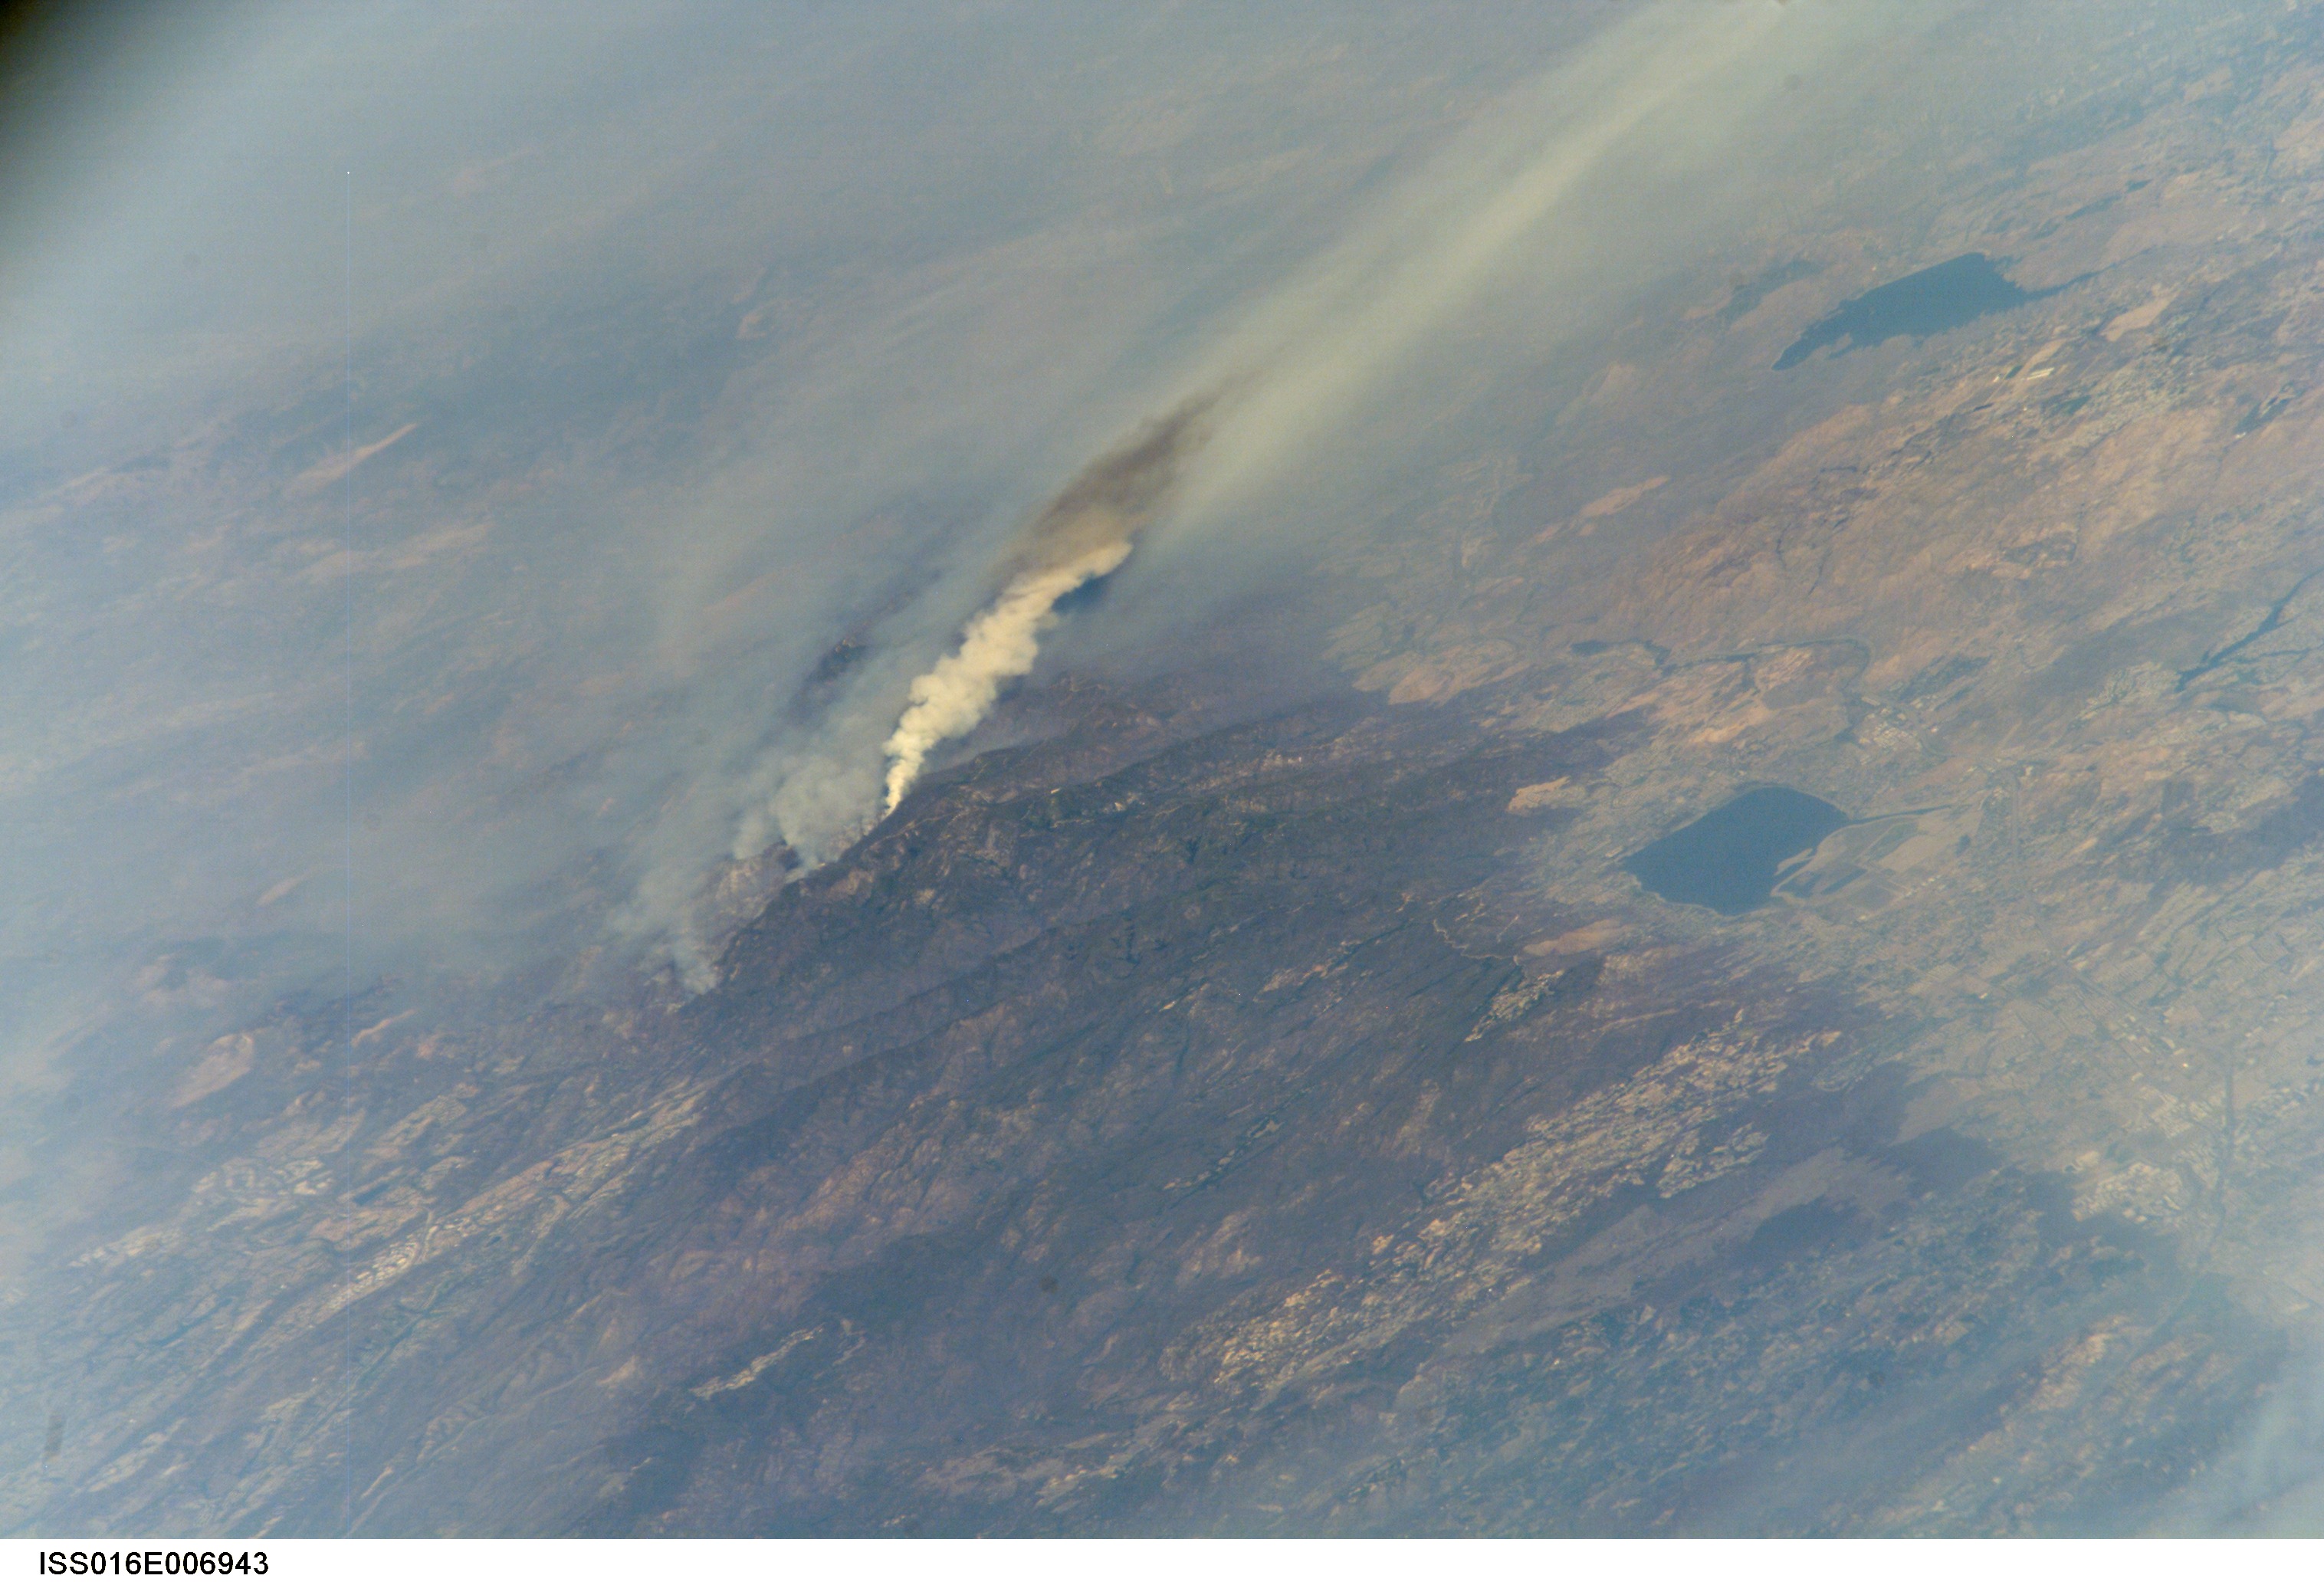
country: USA-CALIFORNIA
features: PAN-FOR. FIRE, SANTA ANNA MTS.
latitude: 33.8
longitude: -117.6
